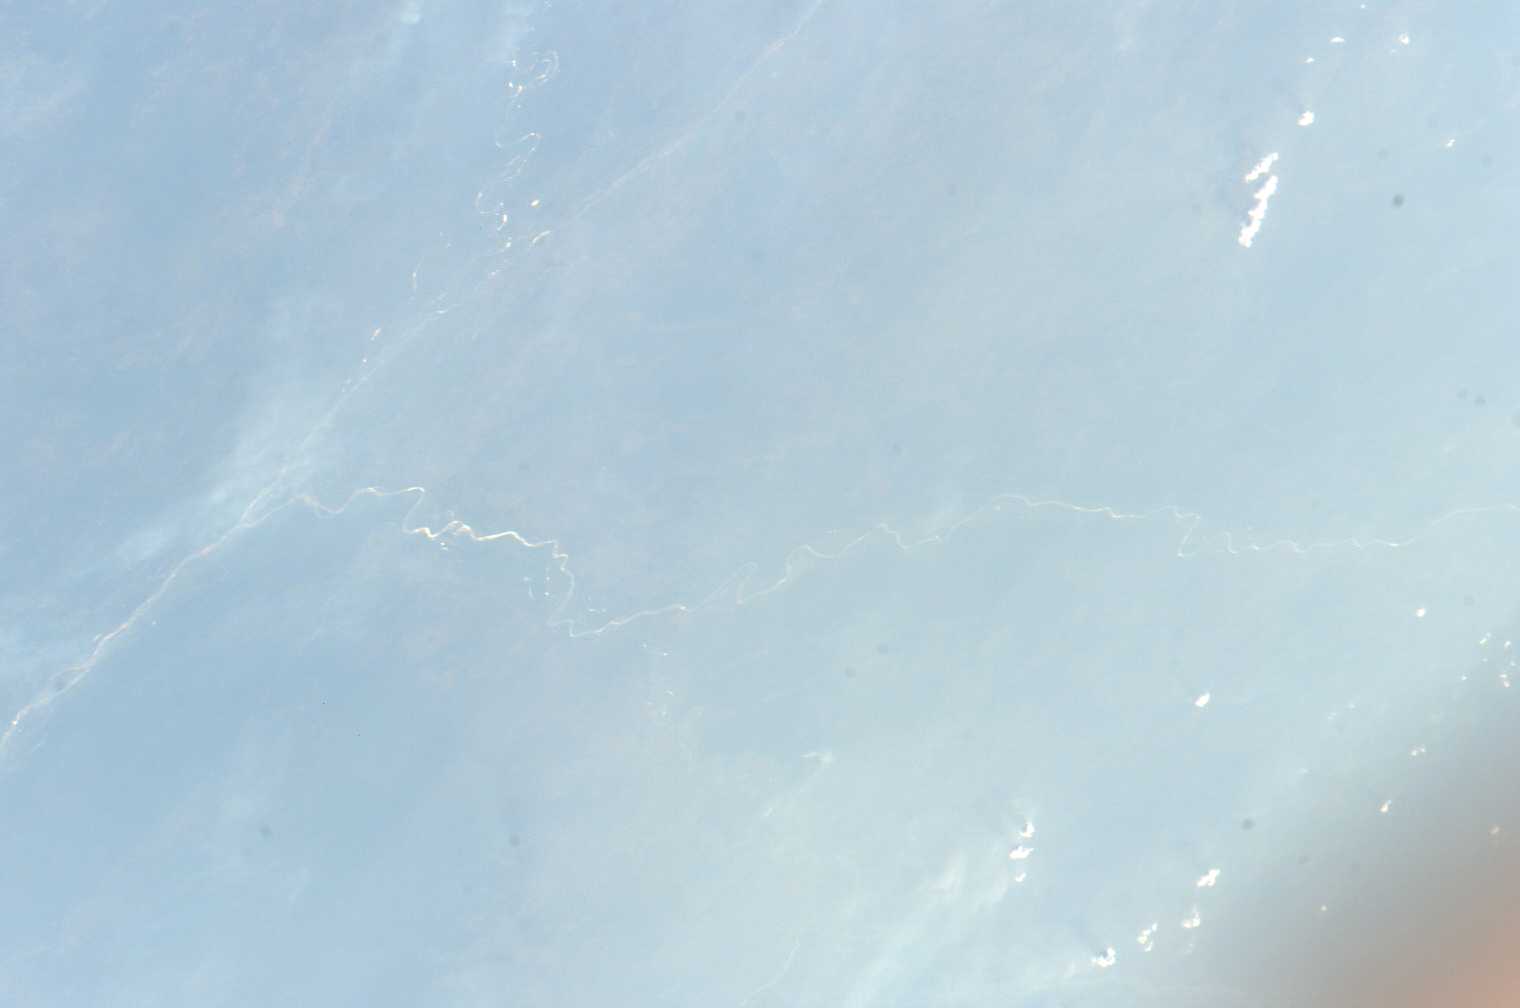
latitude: 9.5
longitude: 18.0
